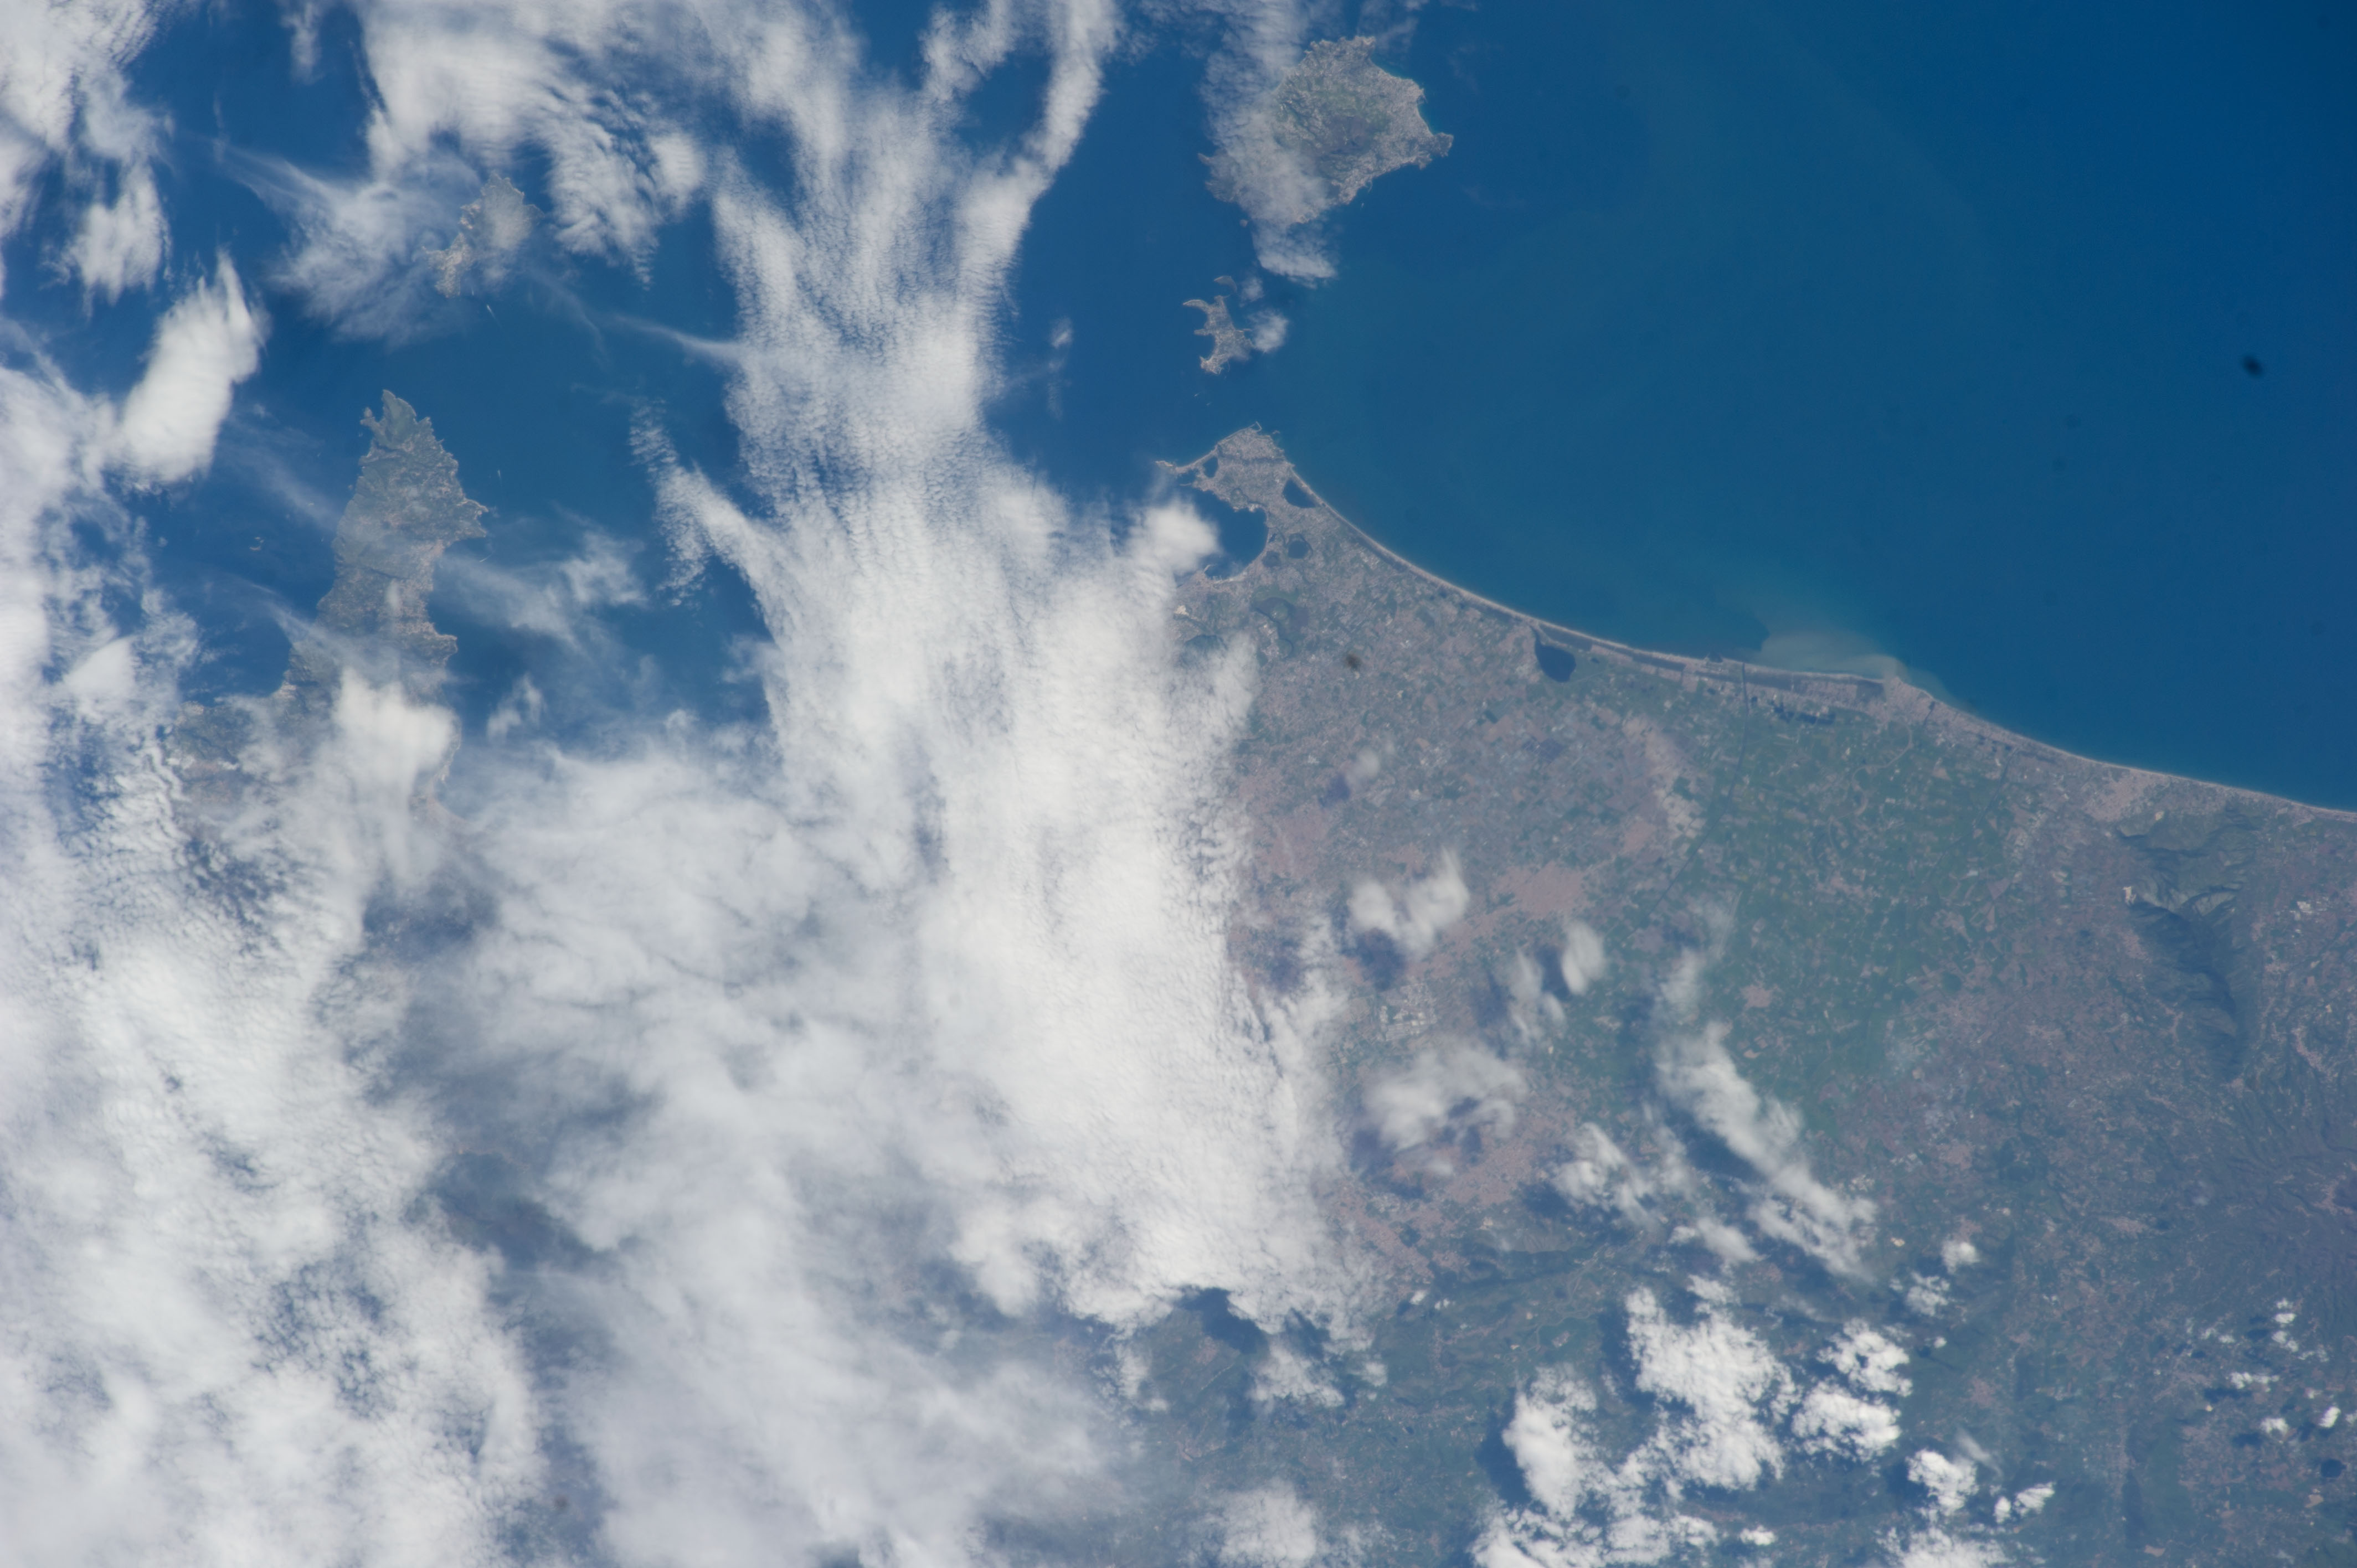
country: ITALY
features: NAPLES CITY, VESUVIO VOLCANO, ISCHIA ISLAND, ITALY, COASTLINE
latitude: 40.9
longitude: 14.2
